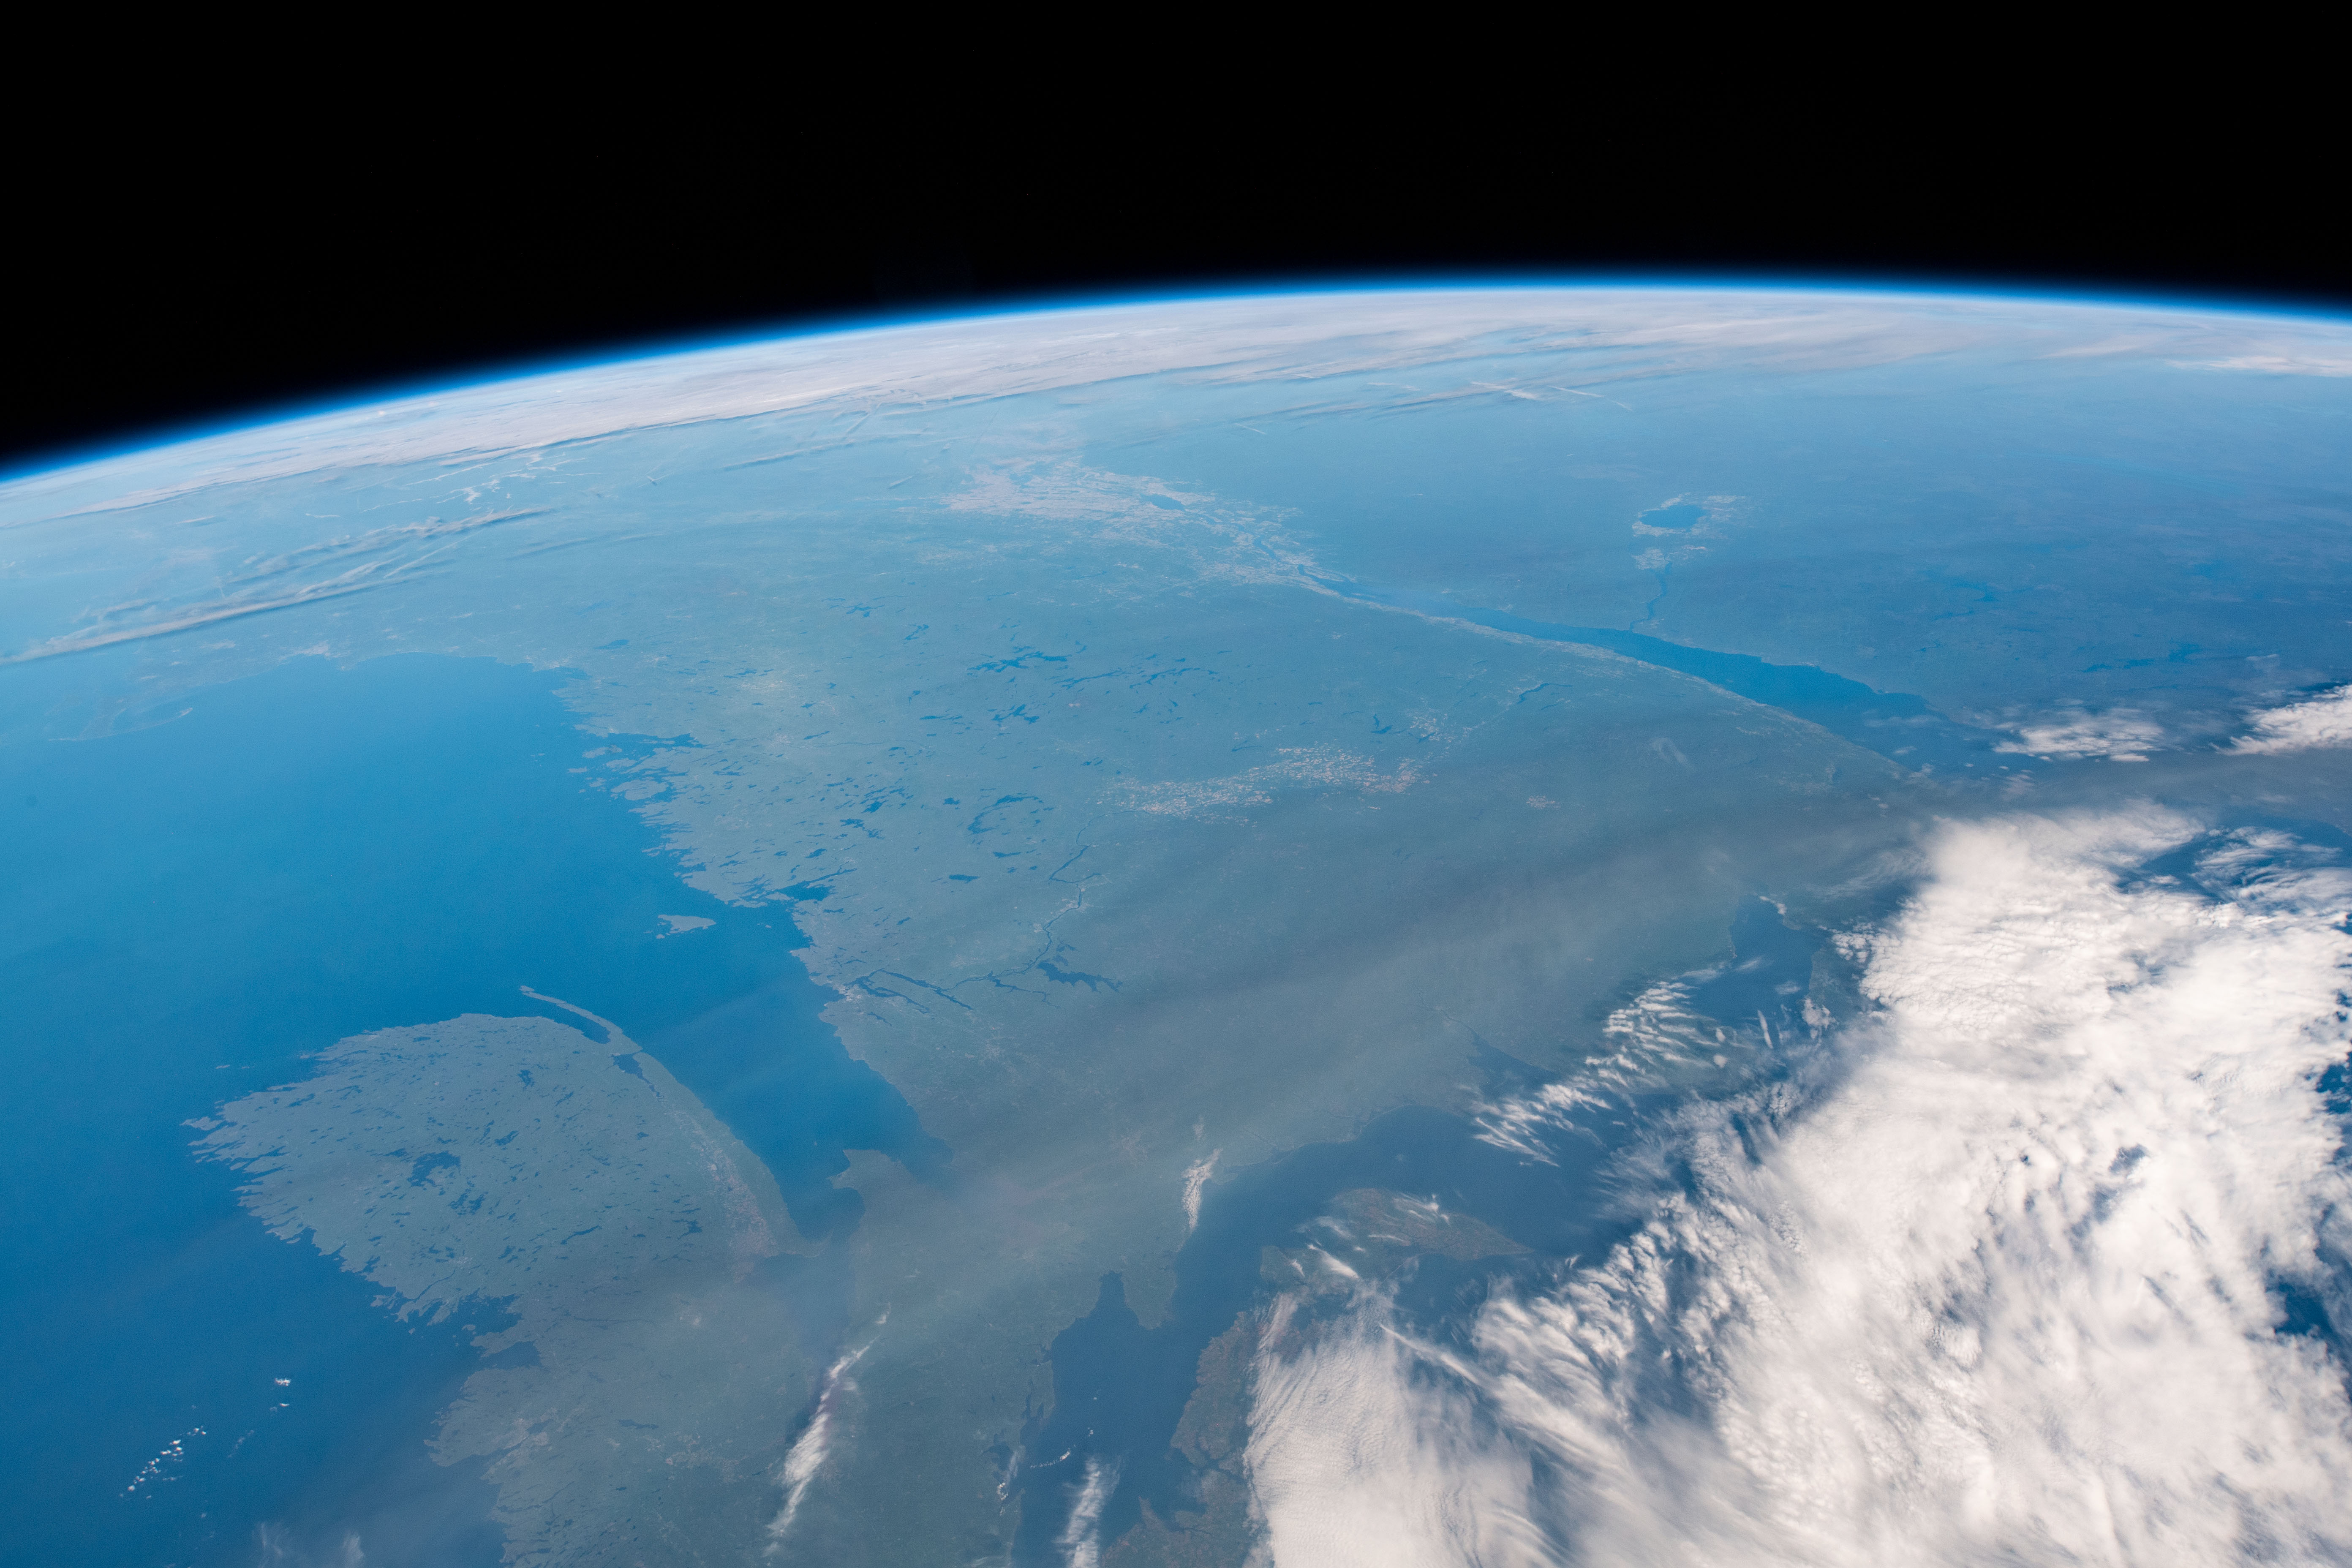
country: CANADA-NB
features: LIMB, BAY OF FUNDY, NEW BRUNSWICK, NORTHUMBERLAND STRAIT, HALIFAX, PRINCE EDWARD ISLAND, CHARLOTTETOWN, FORSHAY LAKE, MAQUAPIT LAKE
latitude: 46.0
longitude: -67.0
